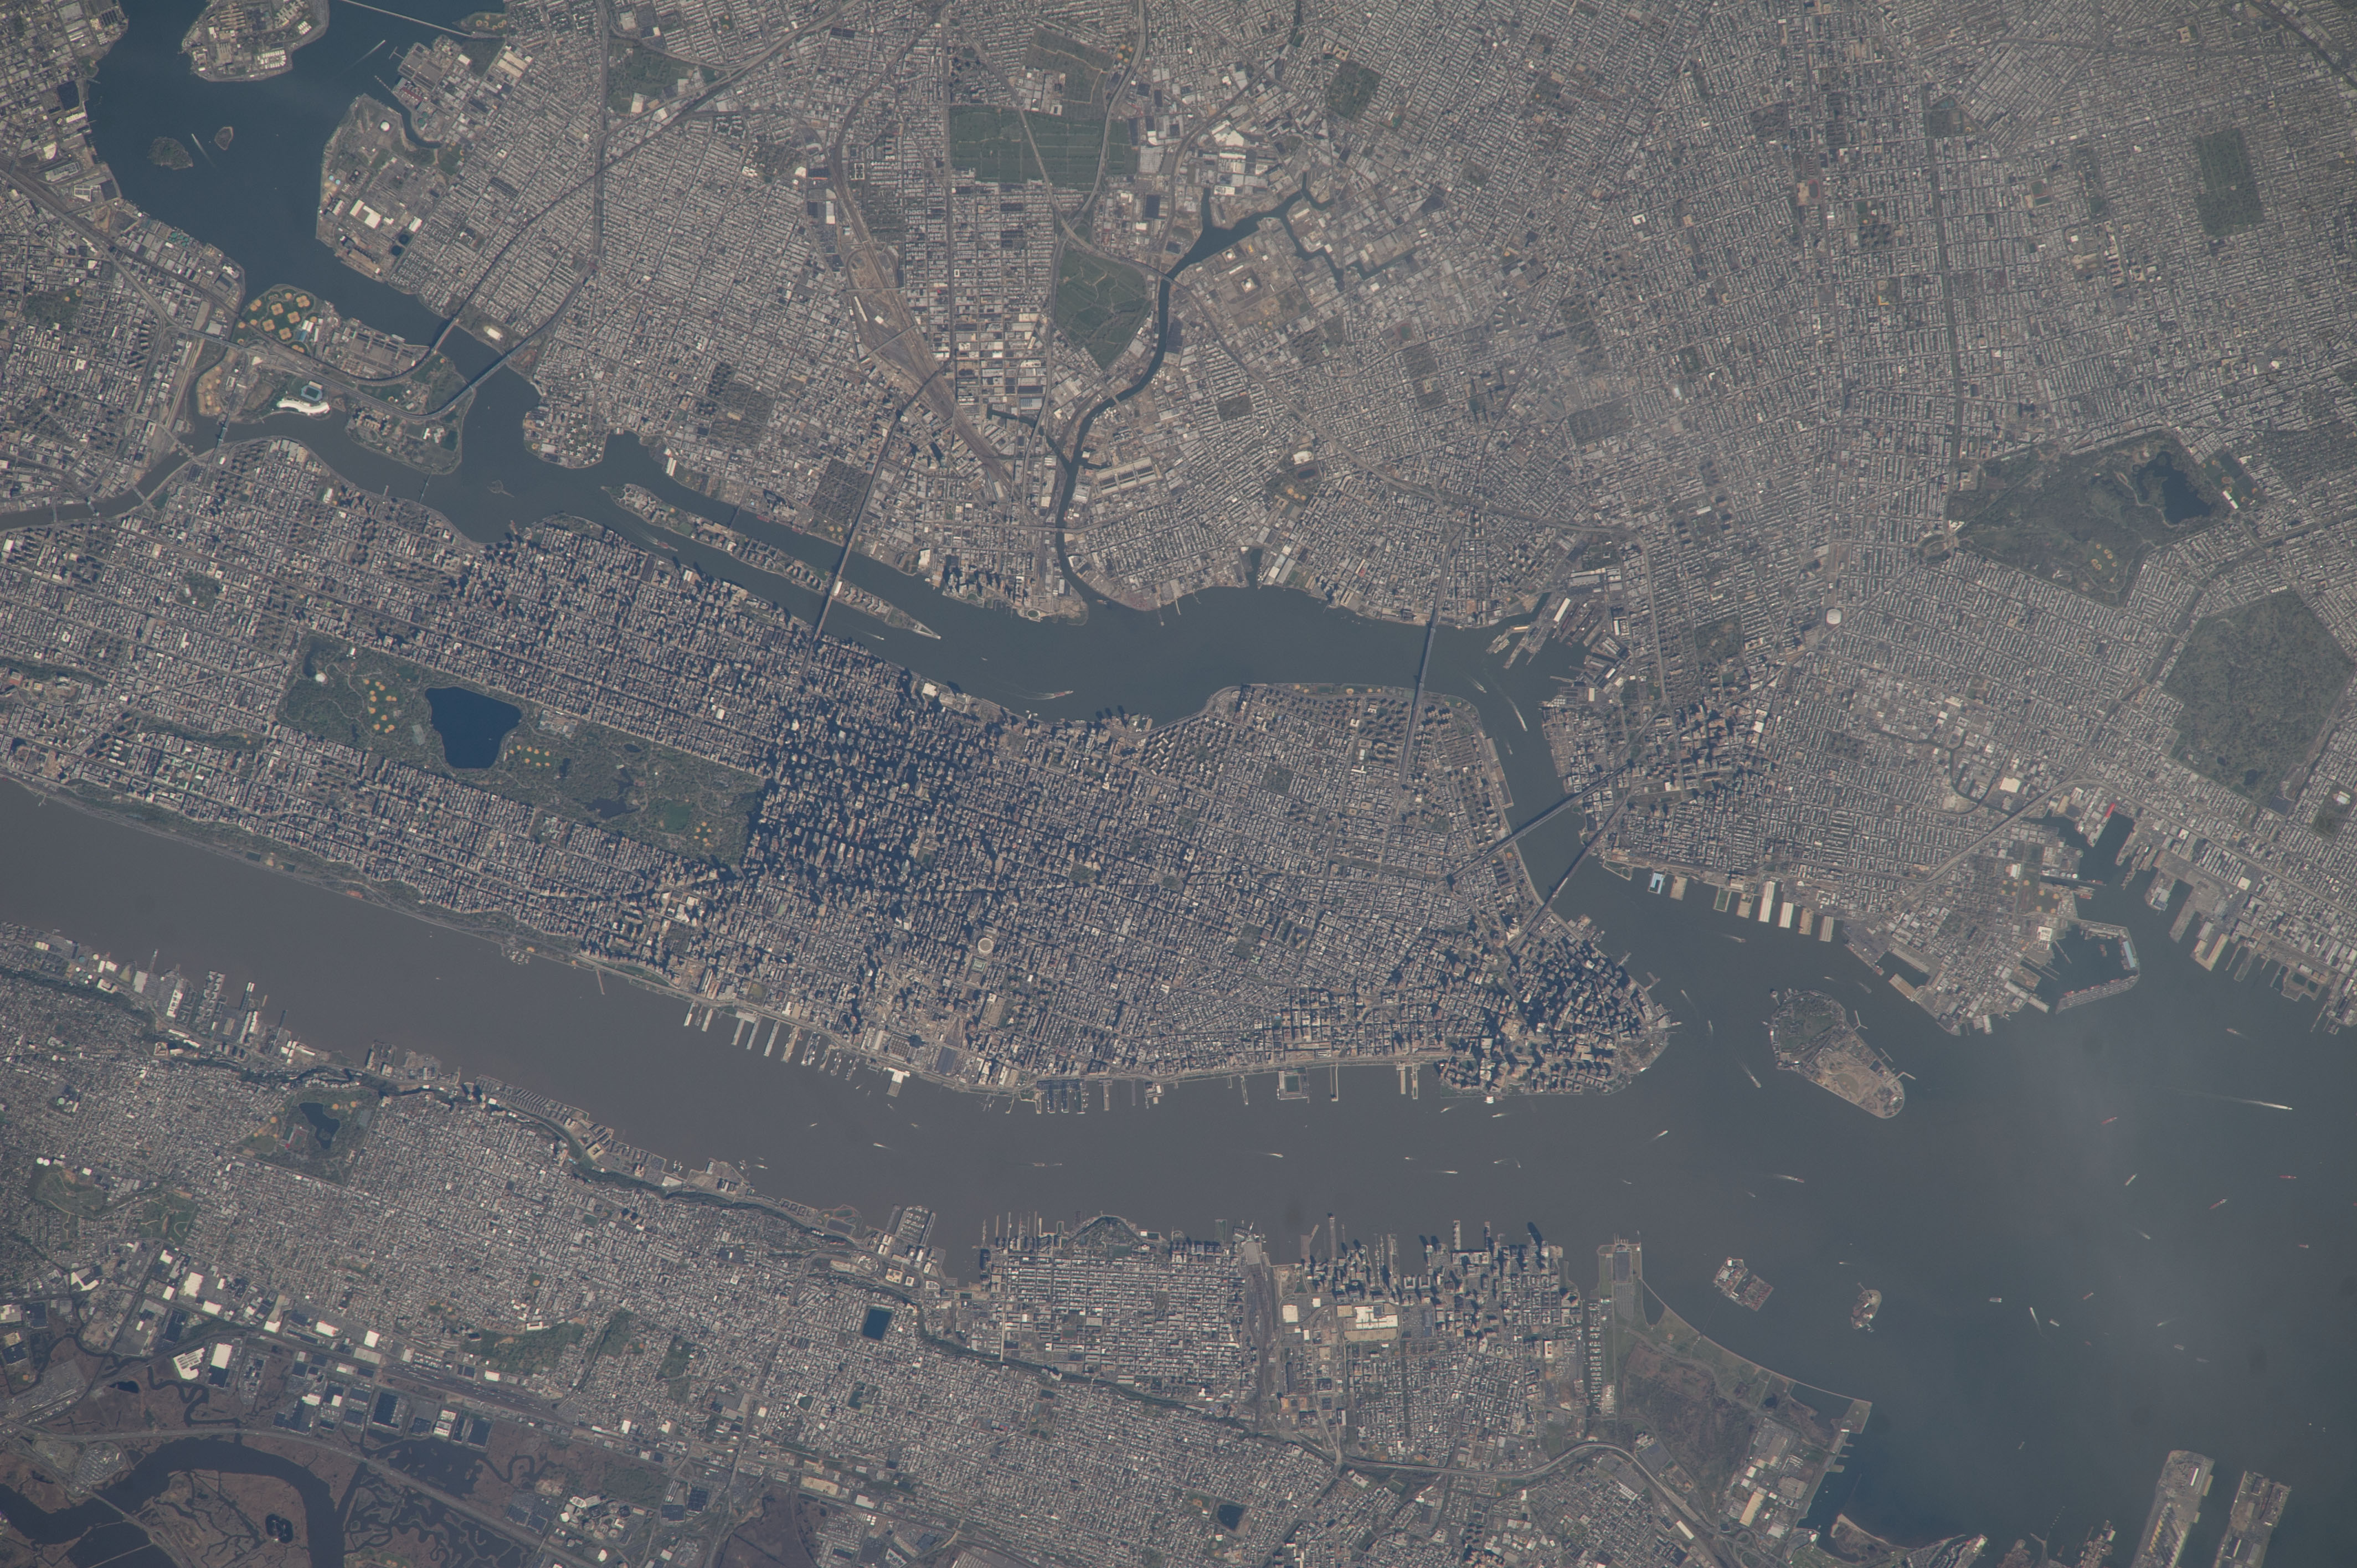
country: USA-NEW_YORK
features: HUDSON RIVER, NEW YORK, MANHATTAN, UPPER BAY, HUNTINGTON, NEW ROCHELLE, PATERSON CITY
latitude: 40.7
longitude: -74.0
